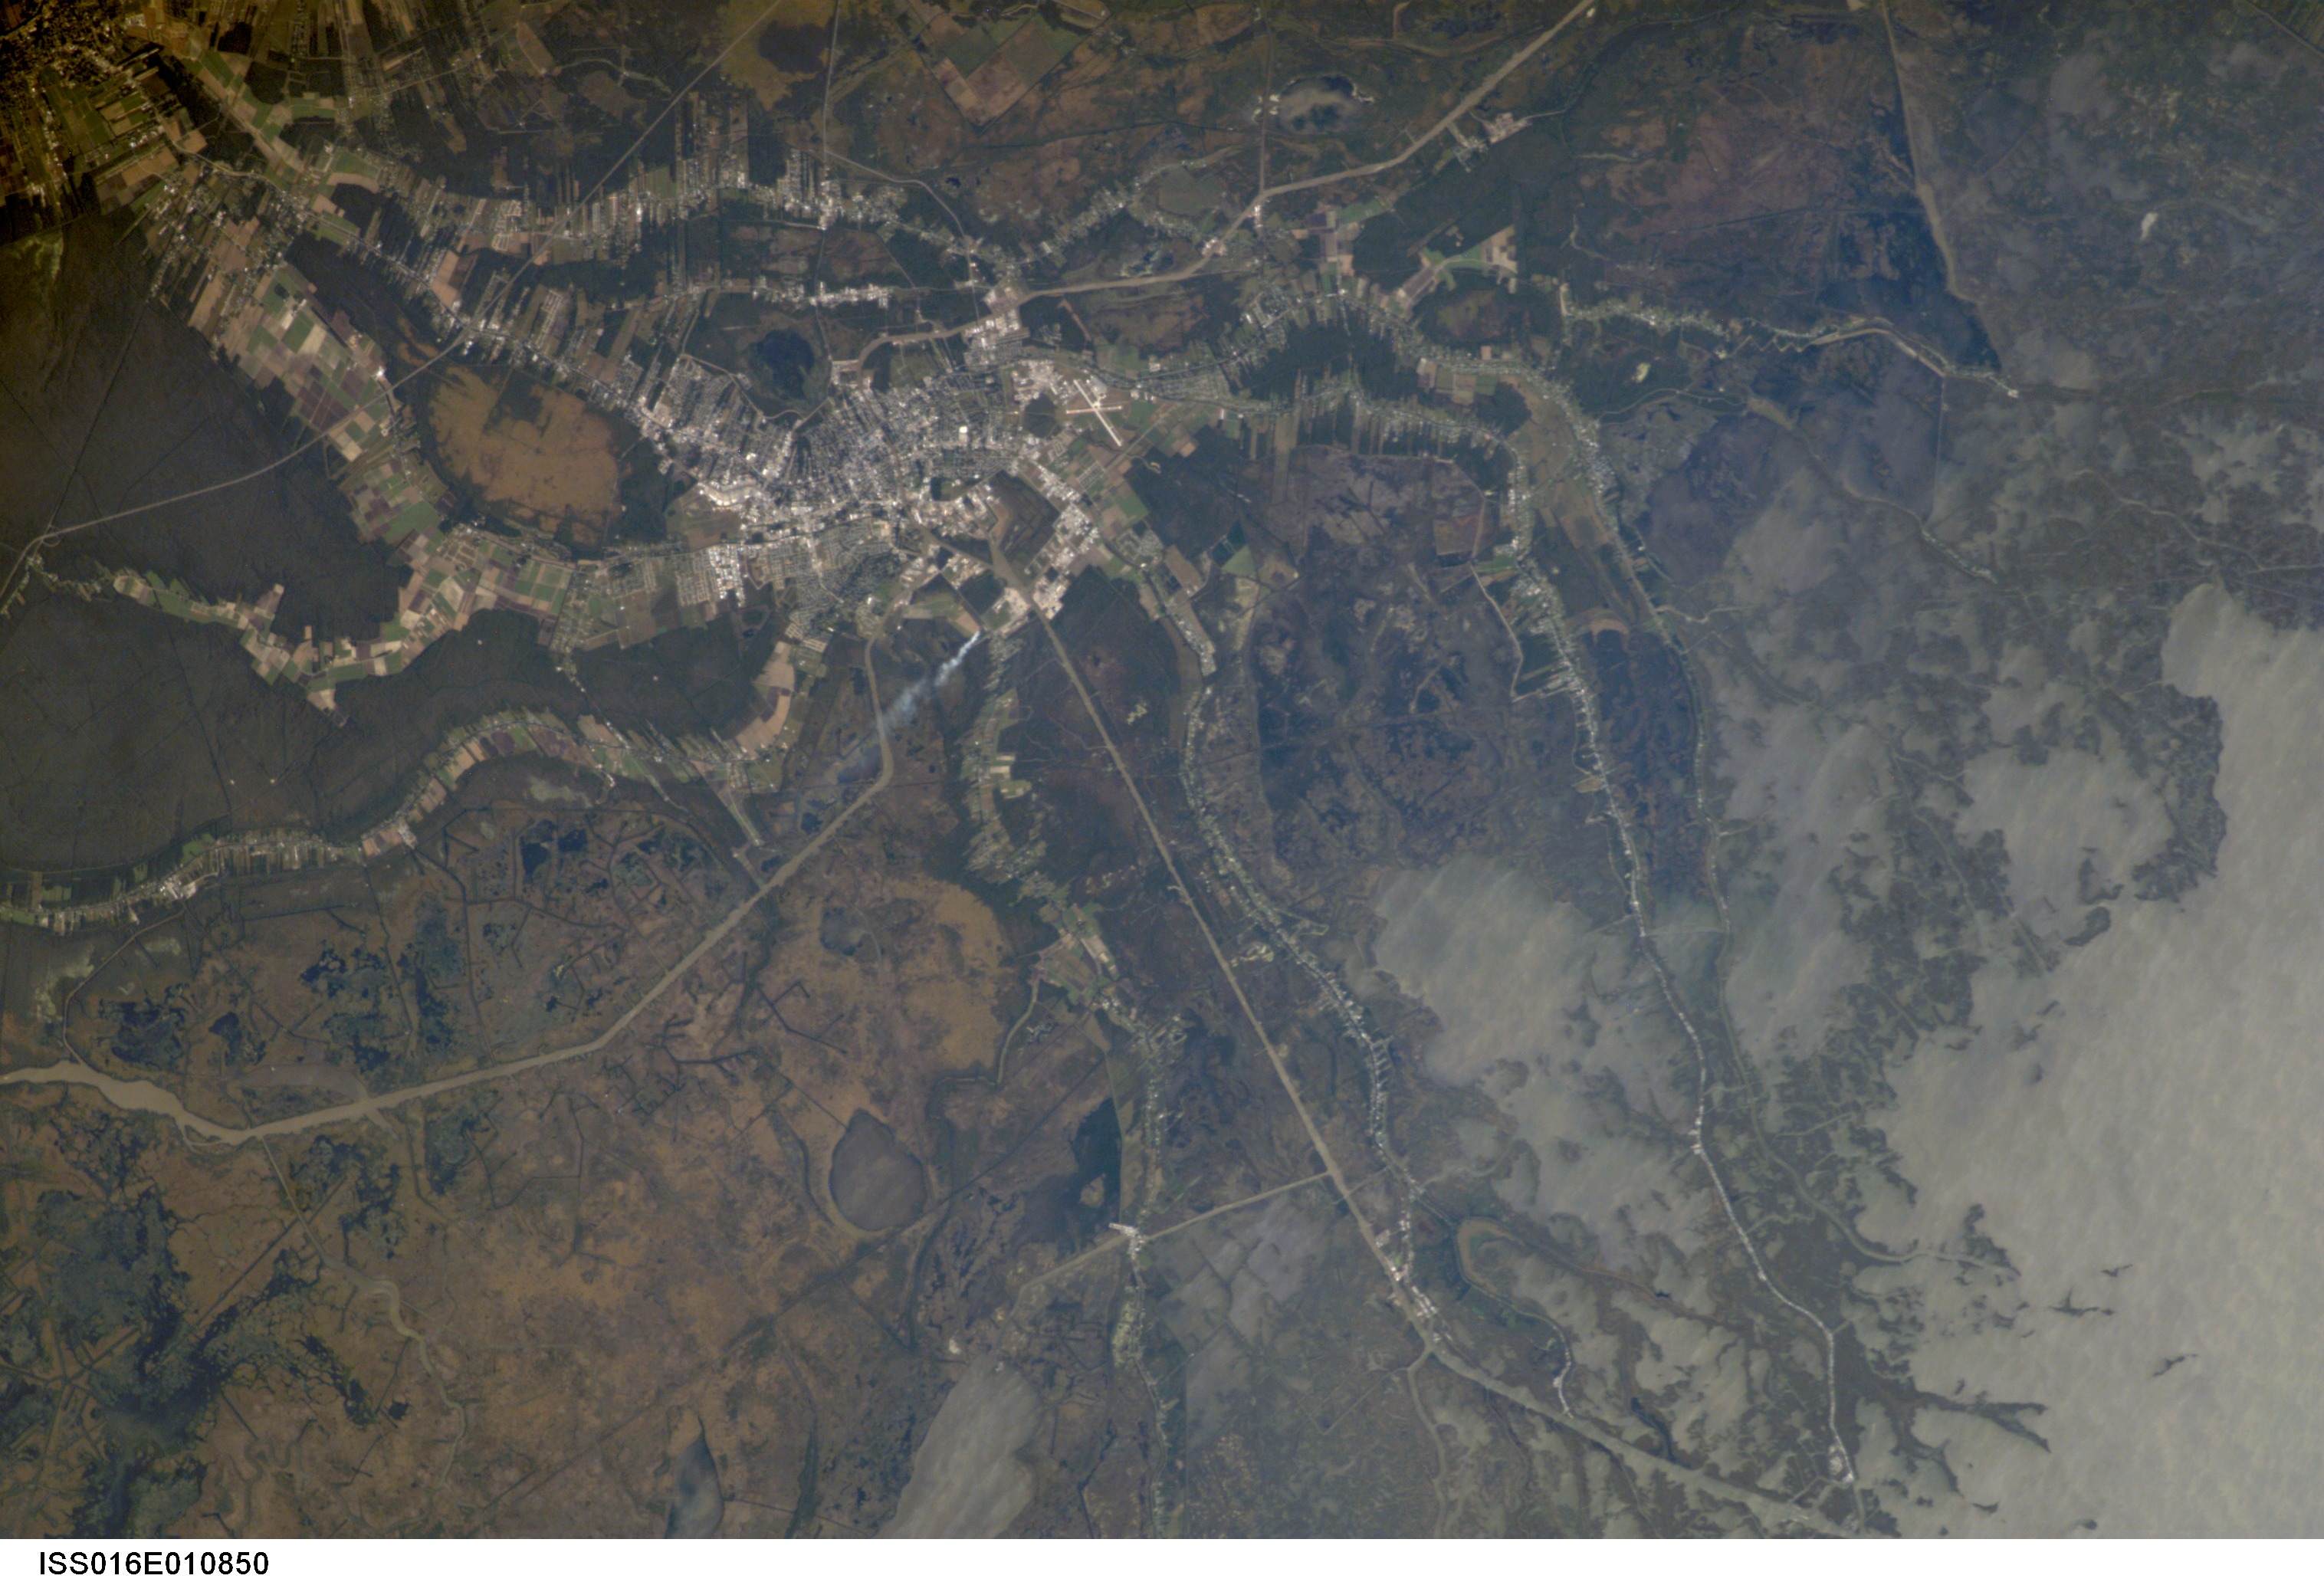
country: USA-LOUISIANA
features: COASTAL MARSH, CANALS, HOUMA
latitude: 29.5
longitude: -90.5
